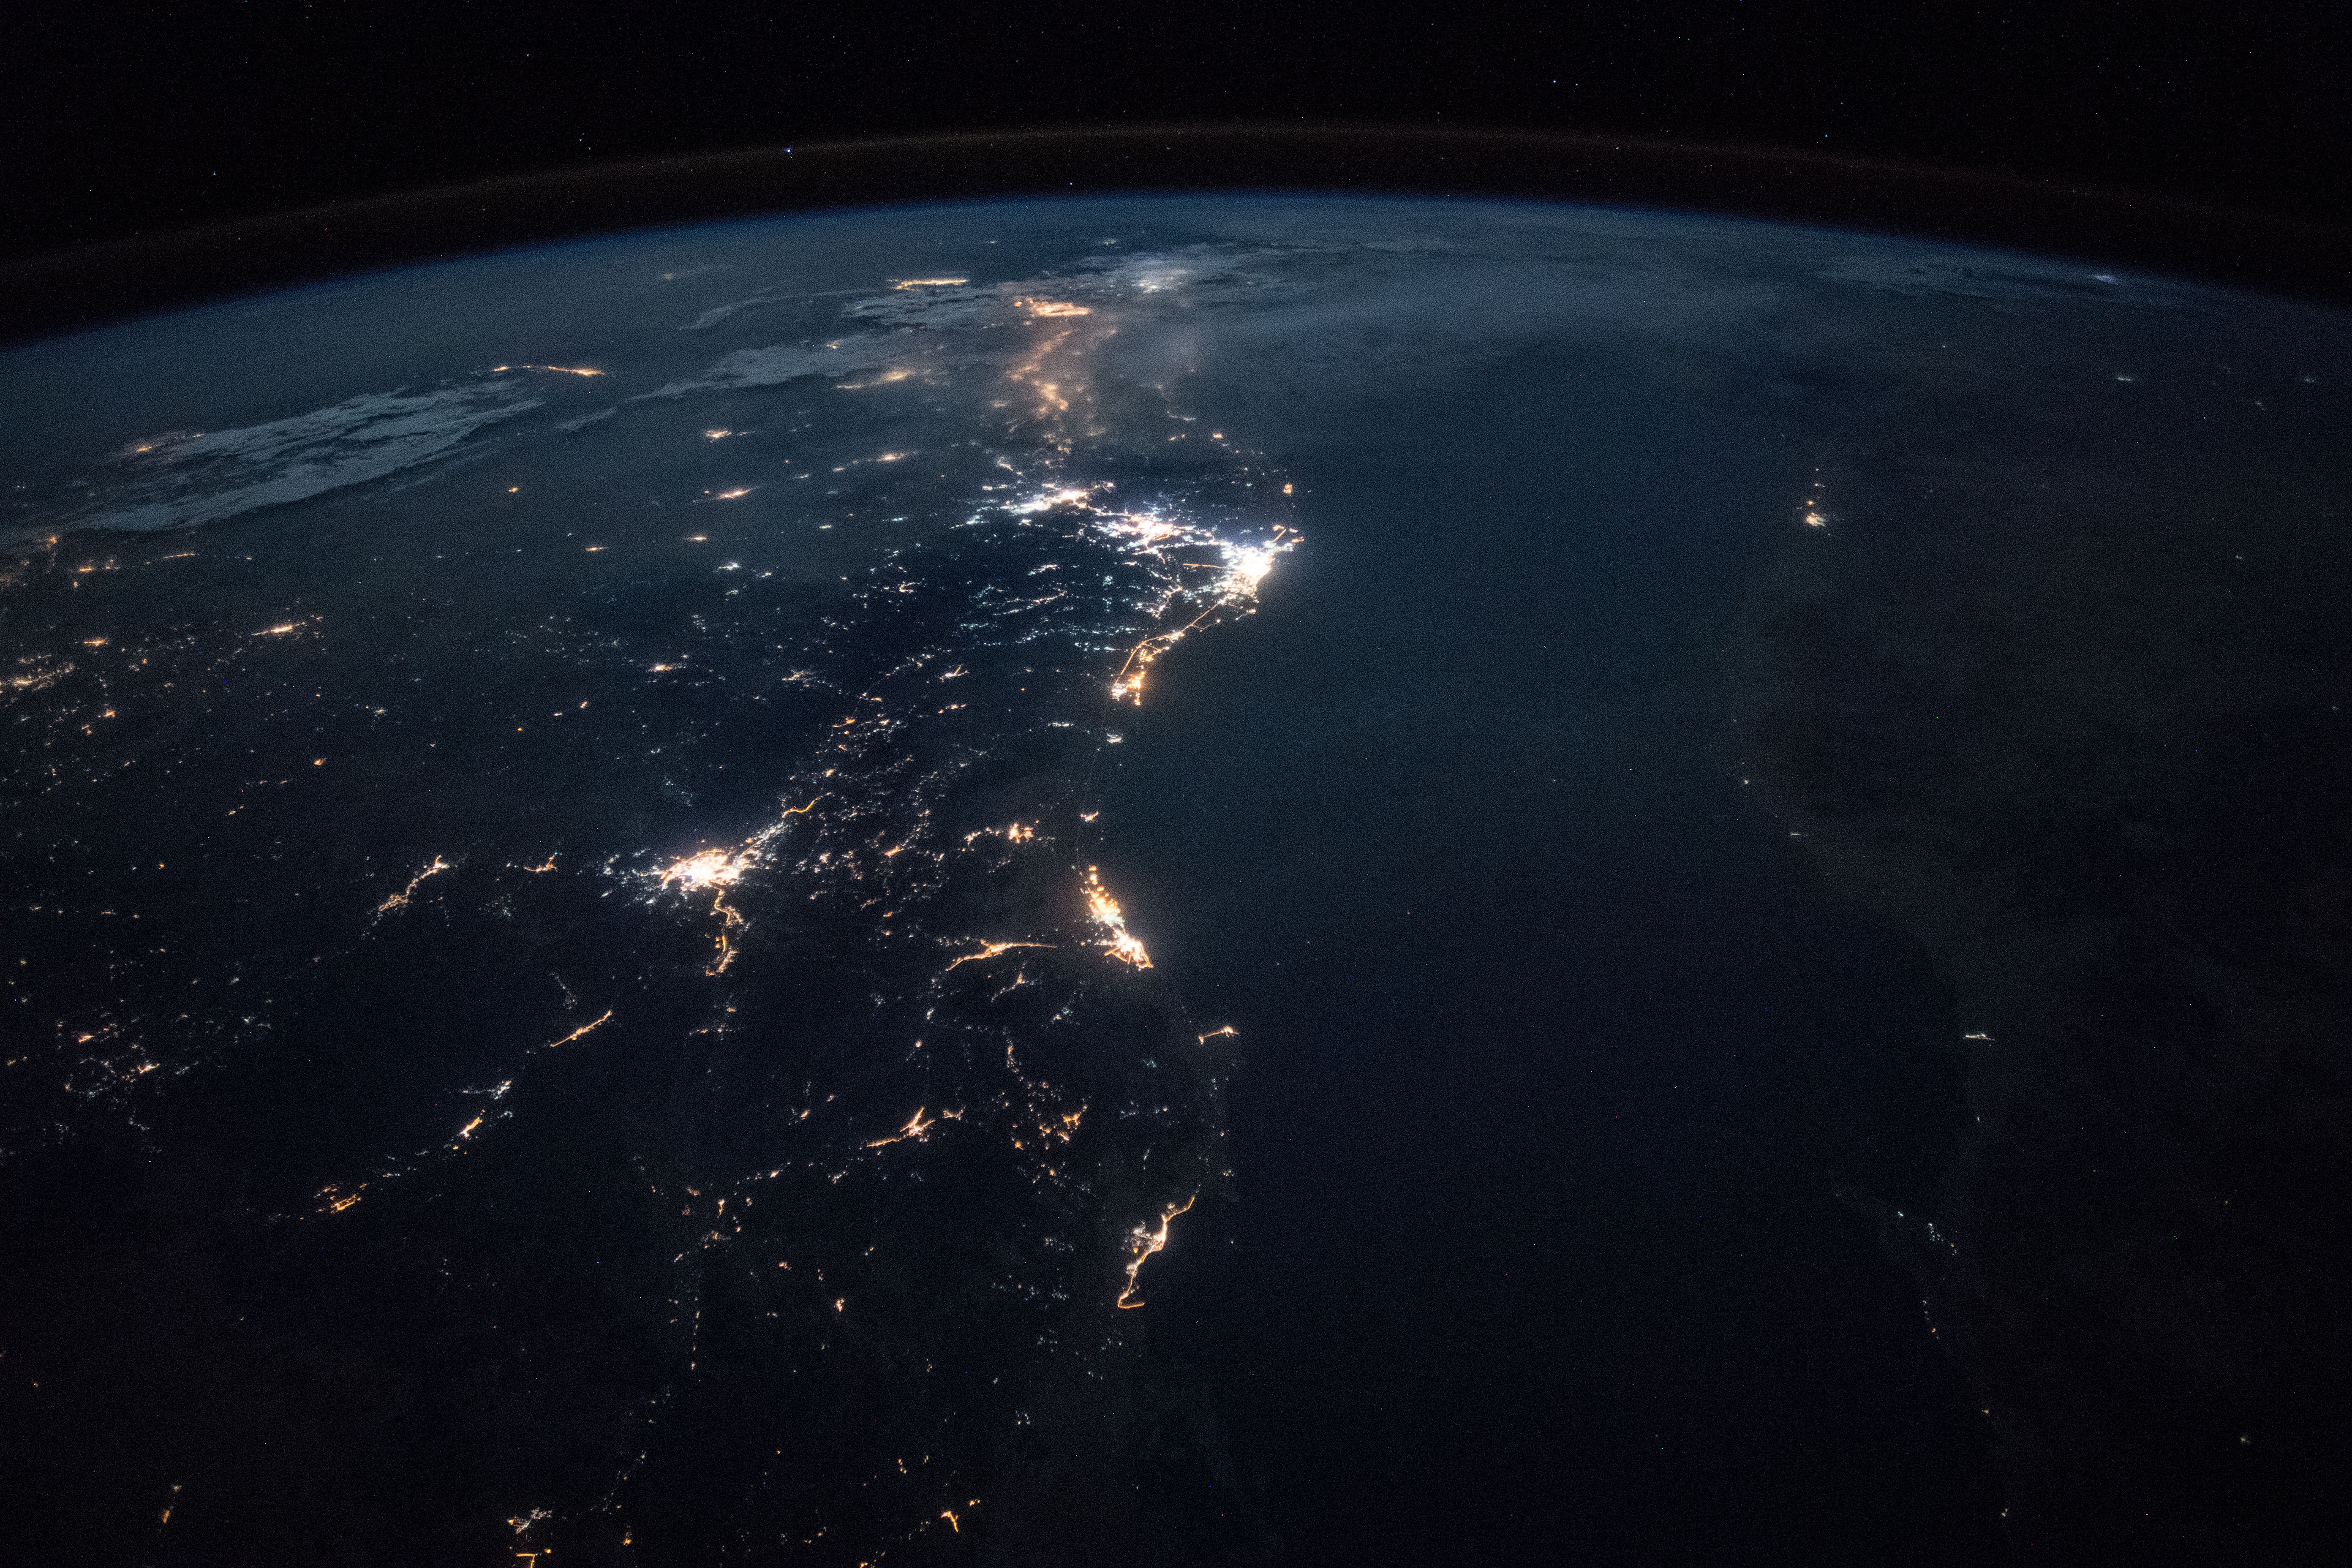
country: SAUDI ARABIA
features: YANBU CITY, RED SEA, MEDINA CITY, JEDDAH CITY, NUBIAN DESERT, MECCA CITY, NIGHT, EARTH LIMB
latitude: 23.8
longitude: 38.1
